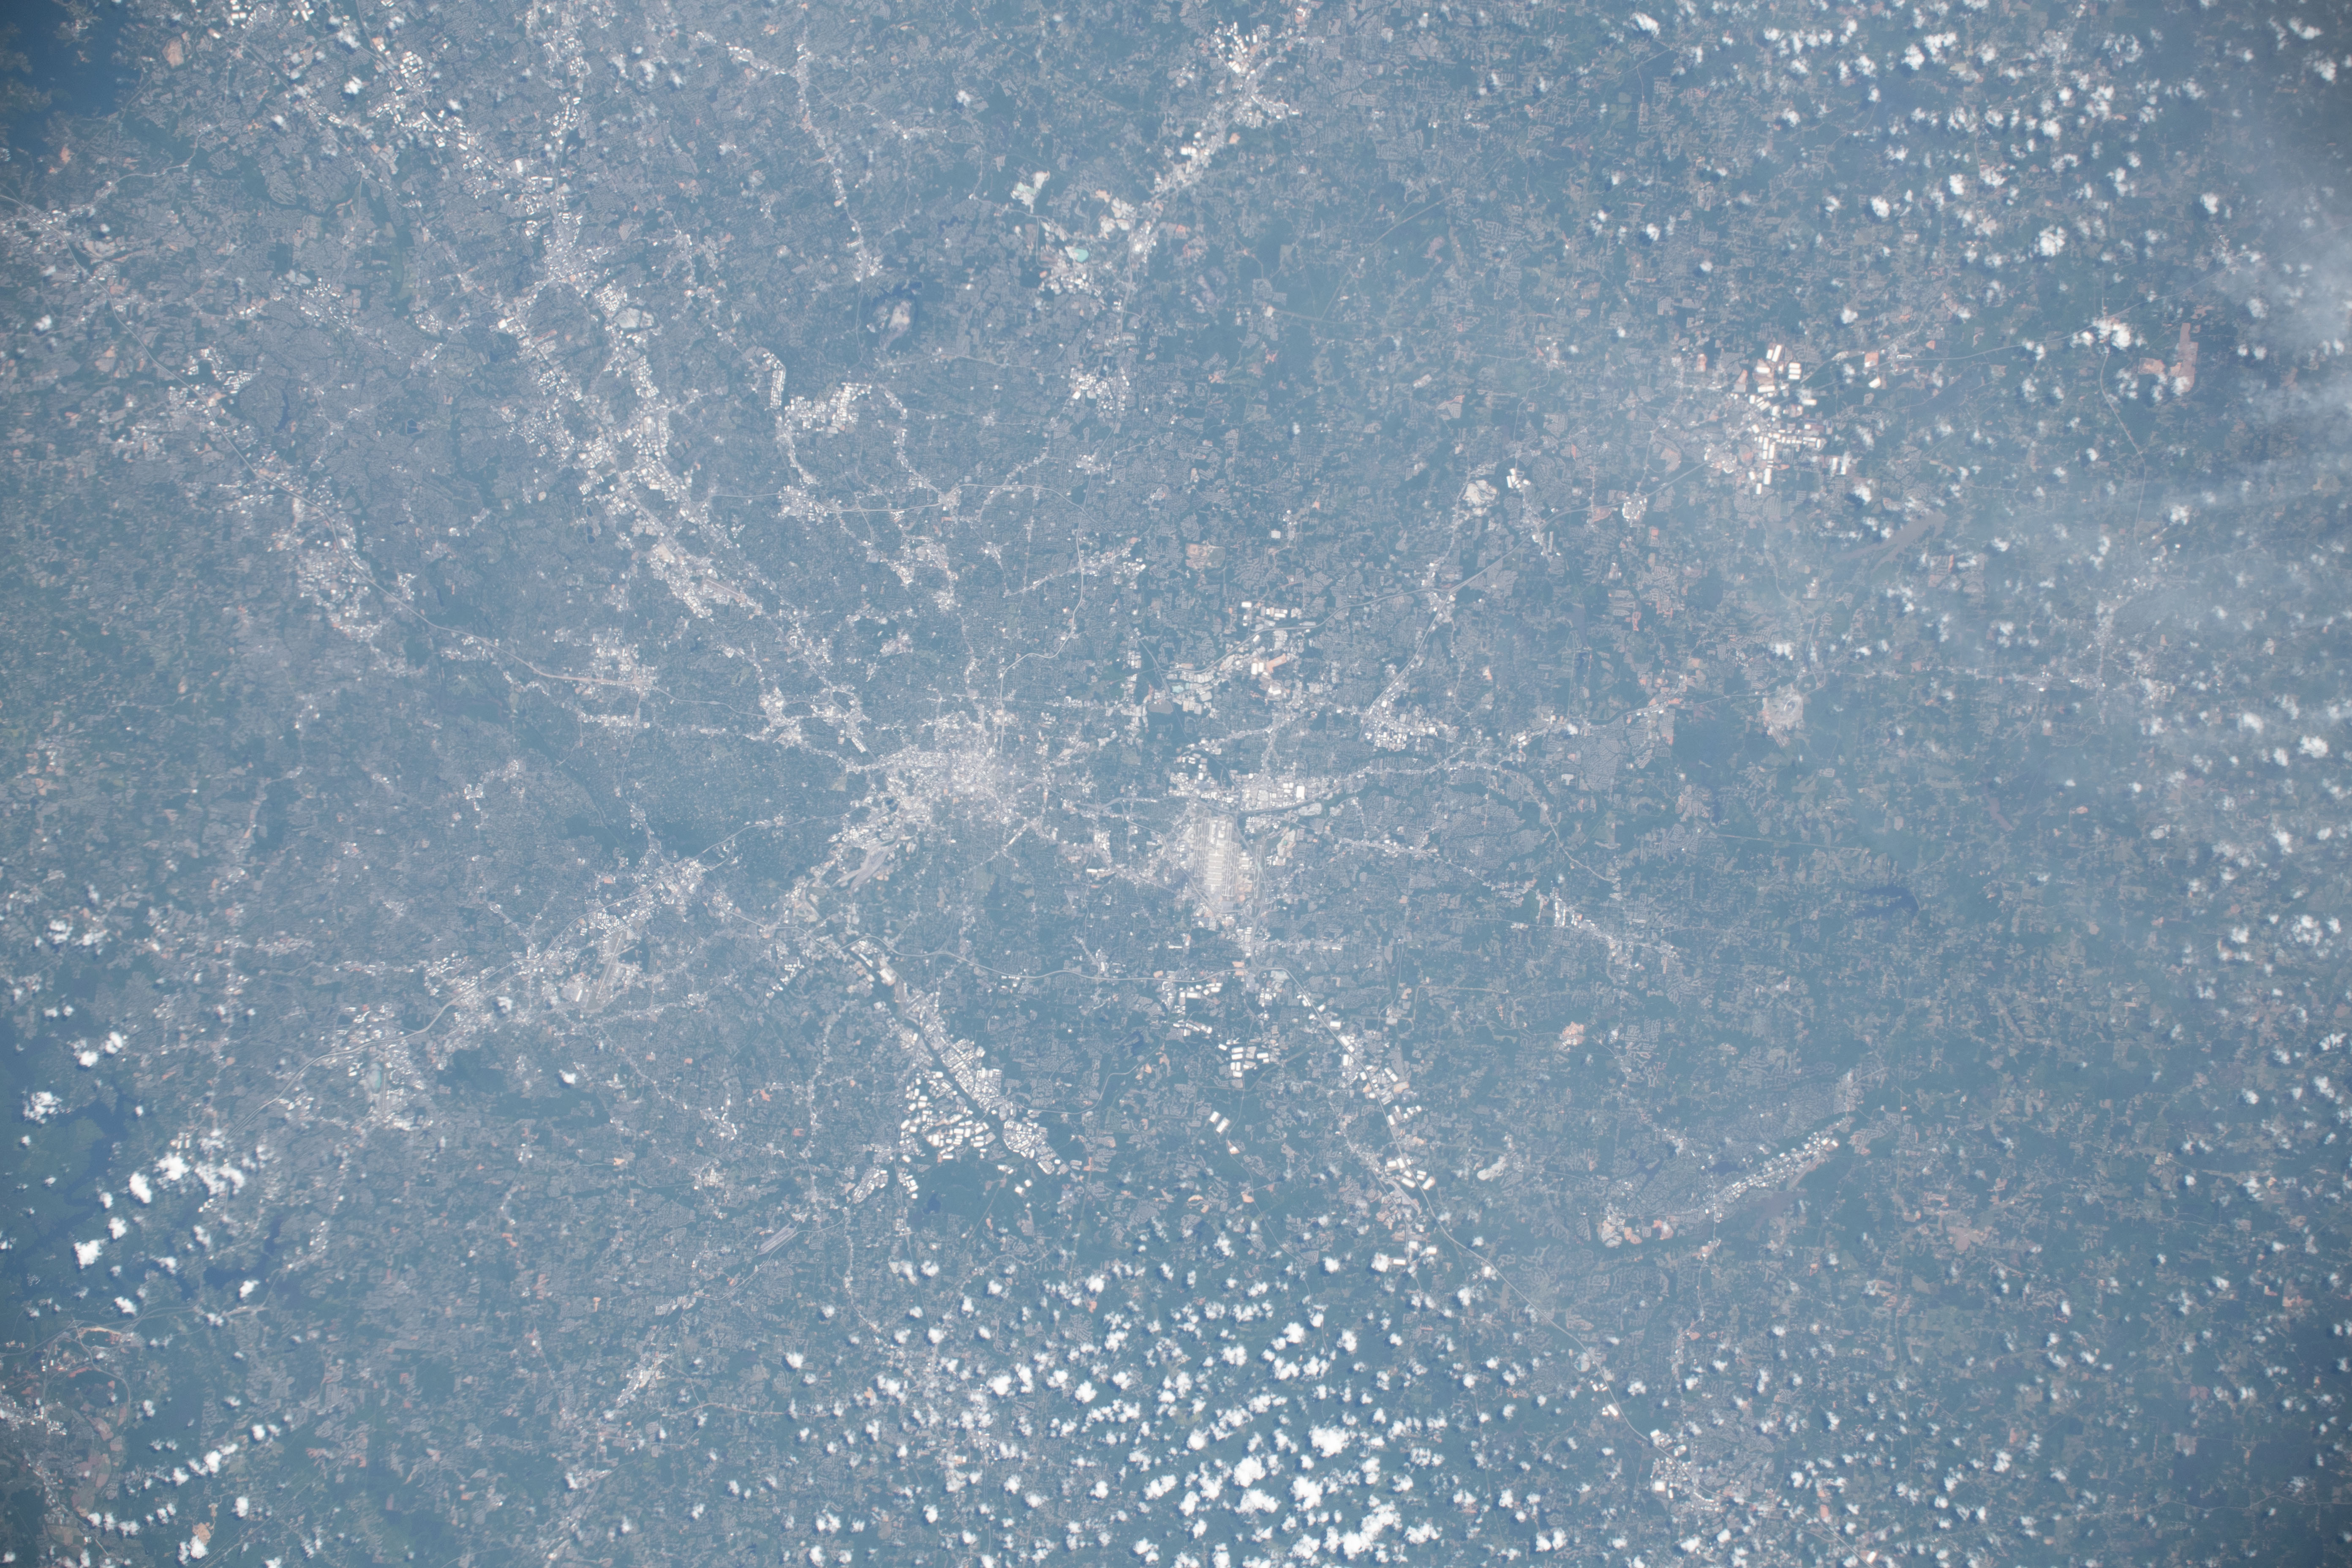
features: GEORGIA,ATLANTA
